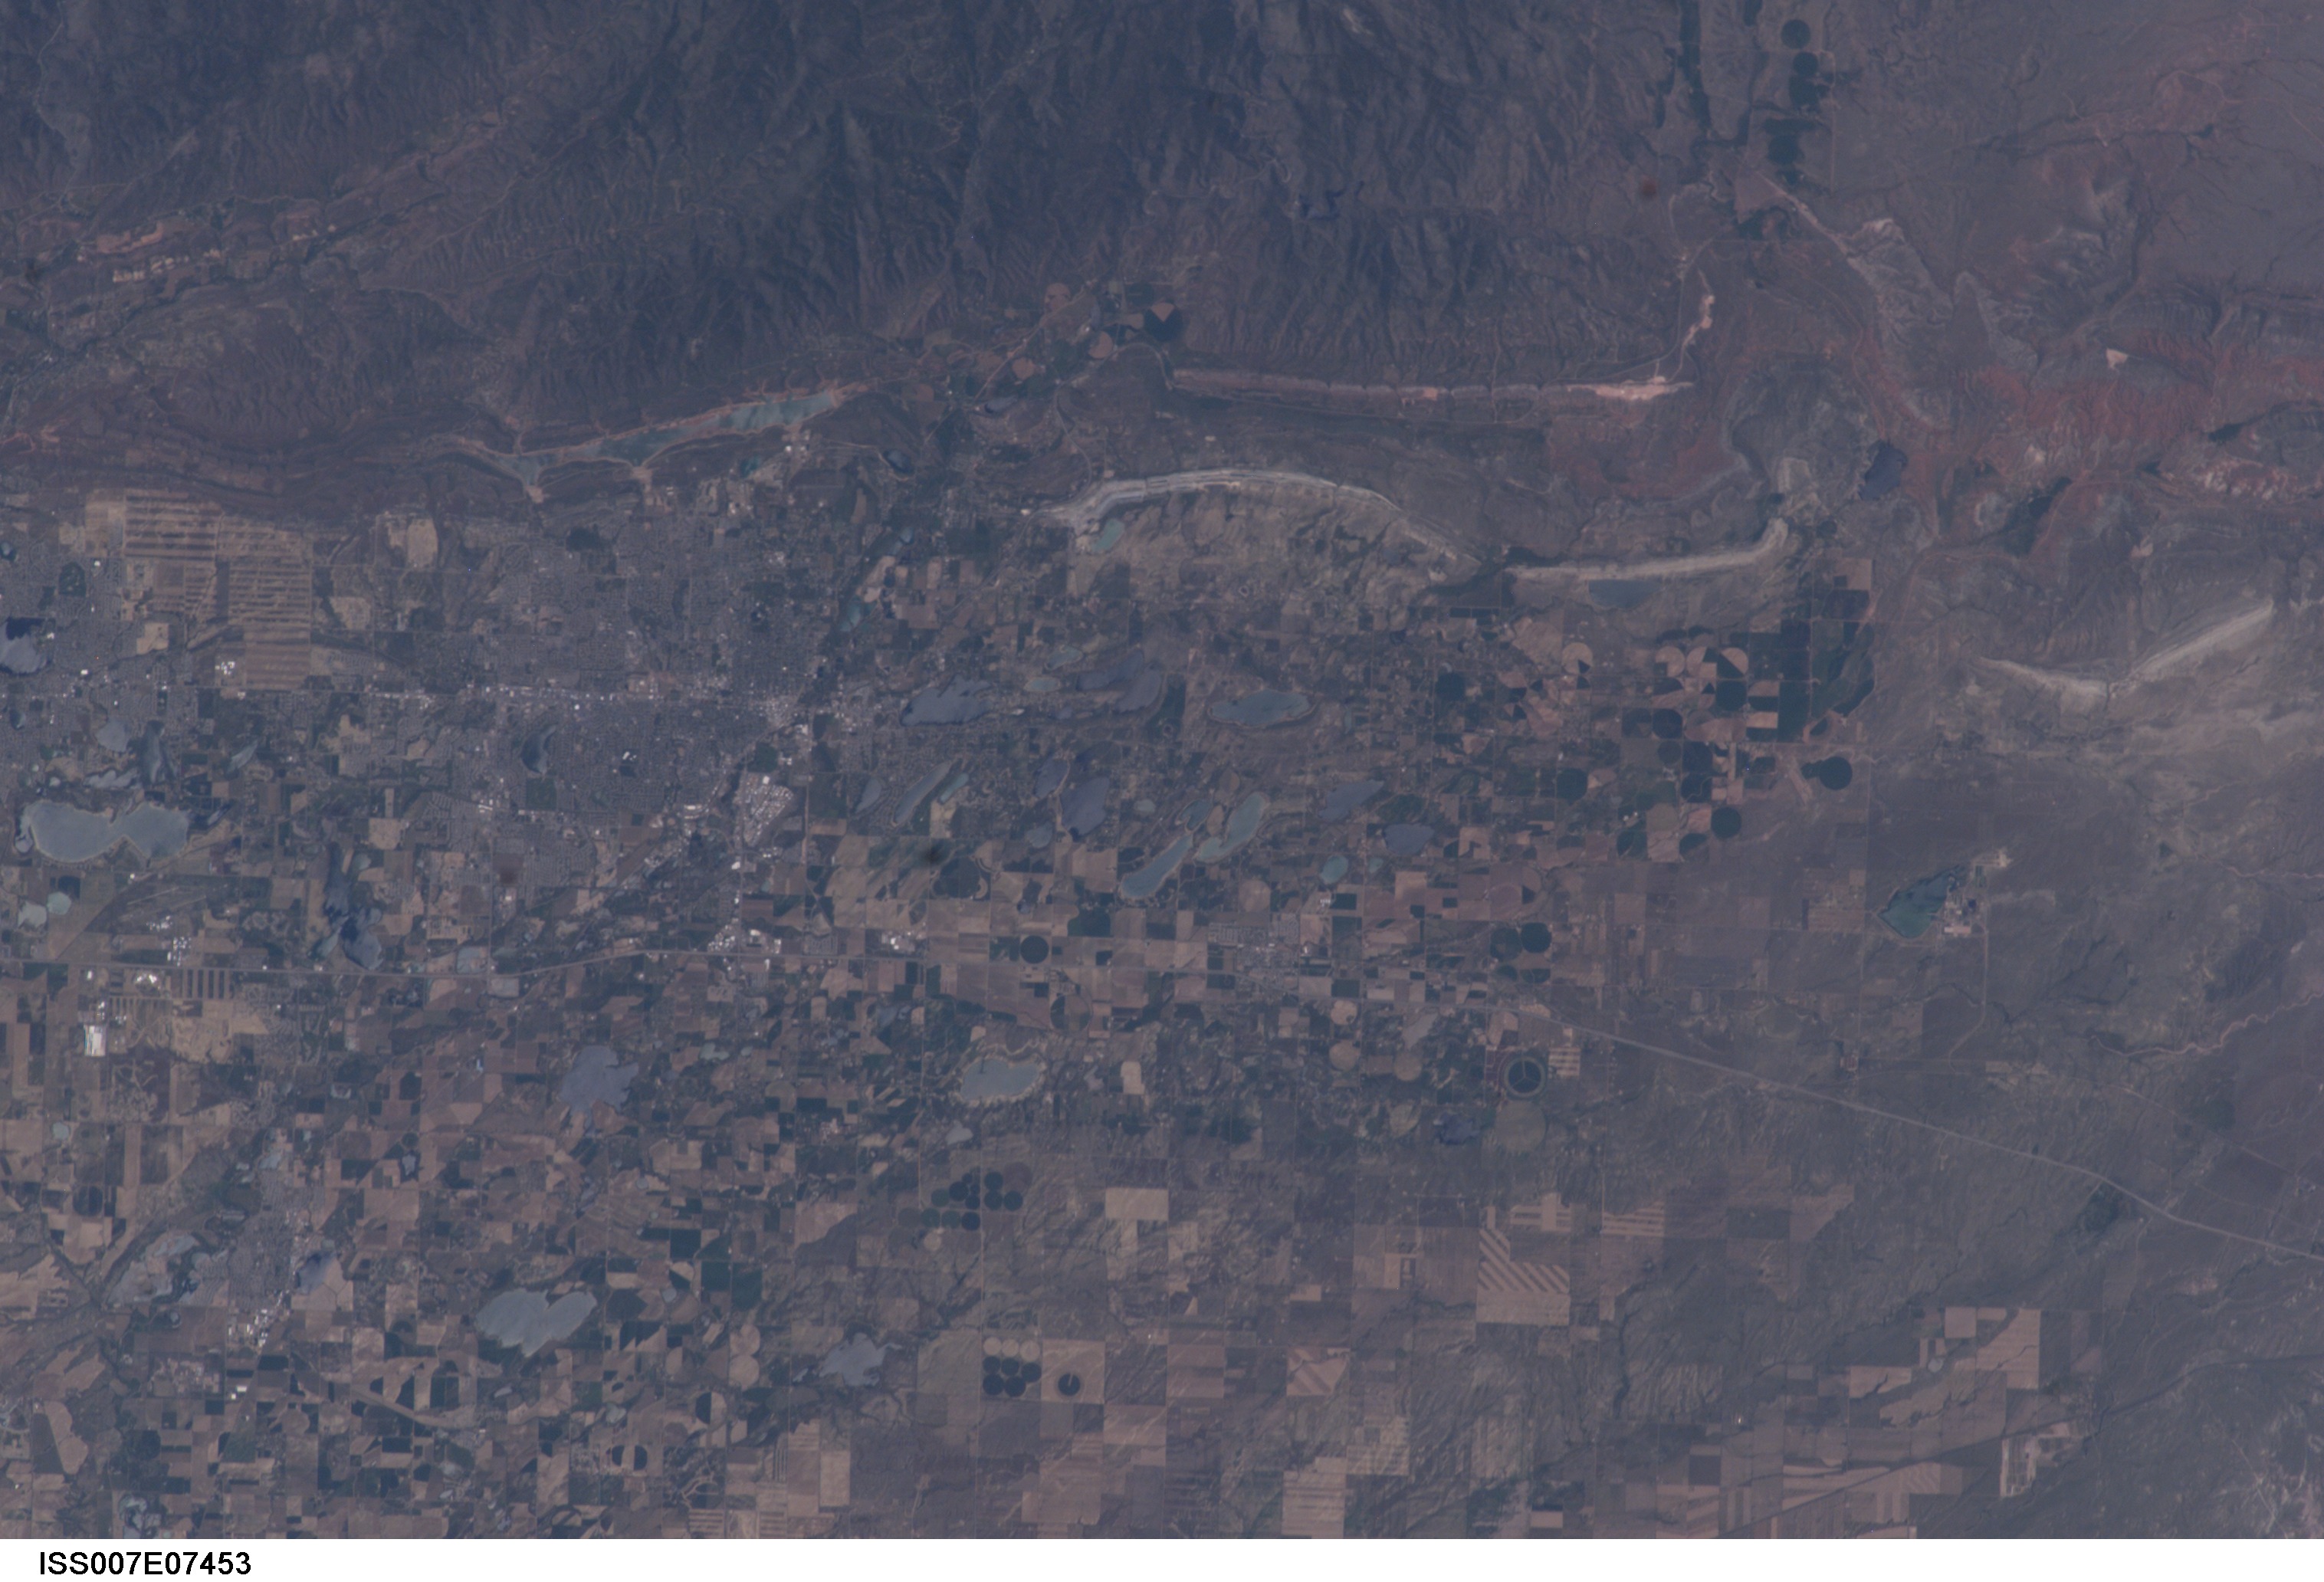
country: USA-COLORADO
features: FT. COLLINS, RESERVOIRS, AGR.
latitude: 40.5
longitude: -105.0
